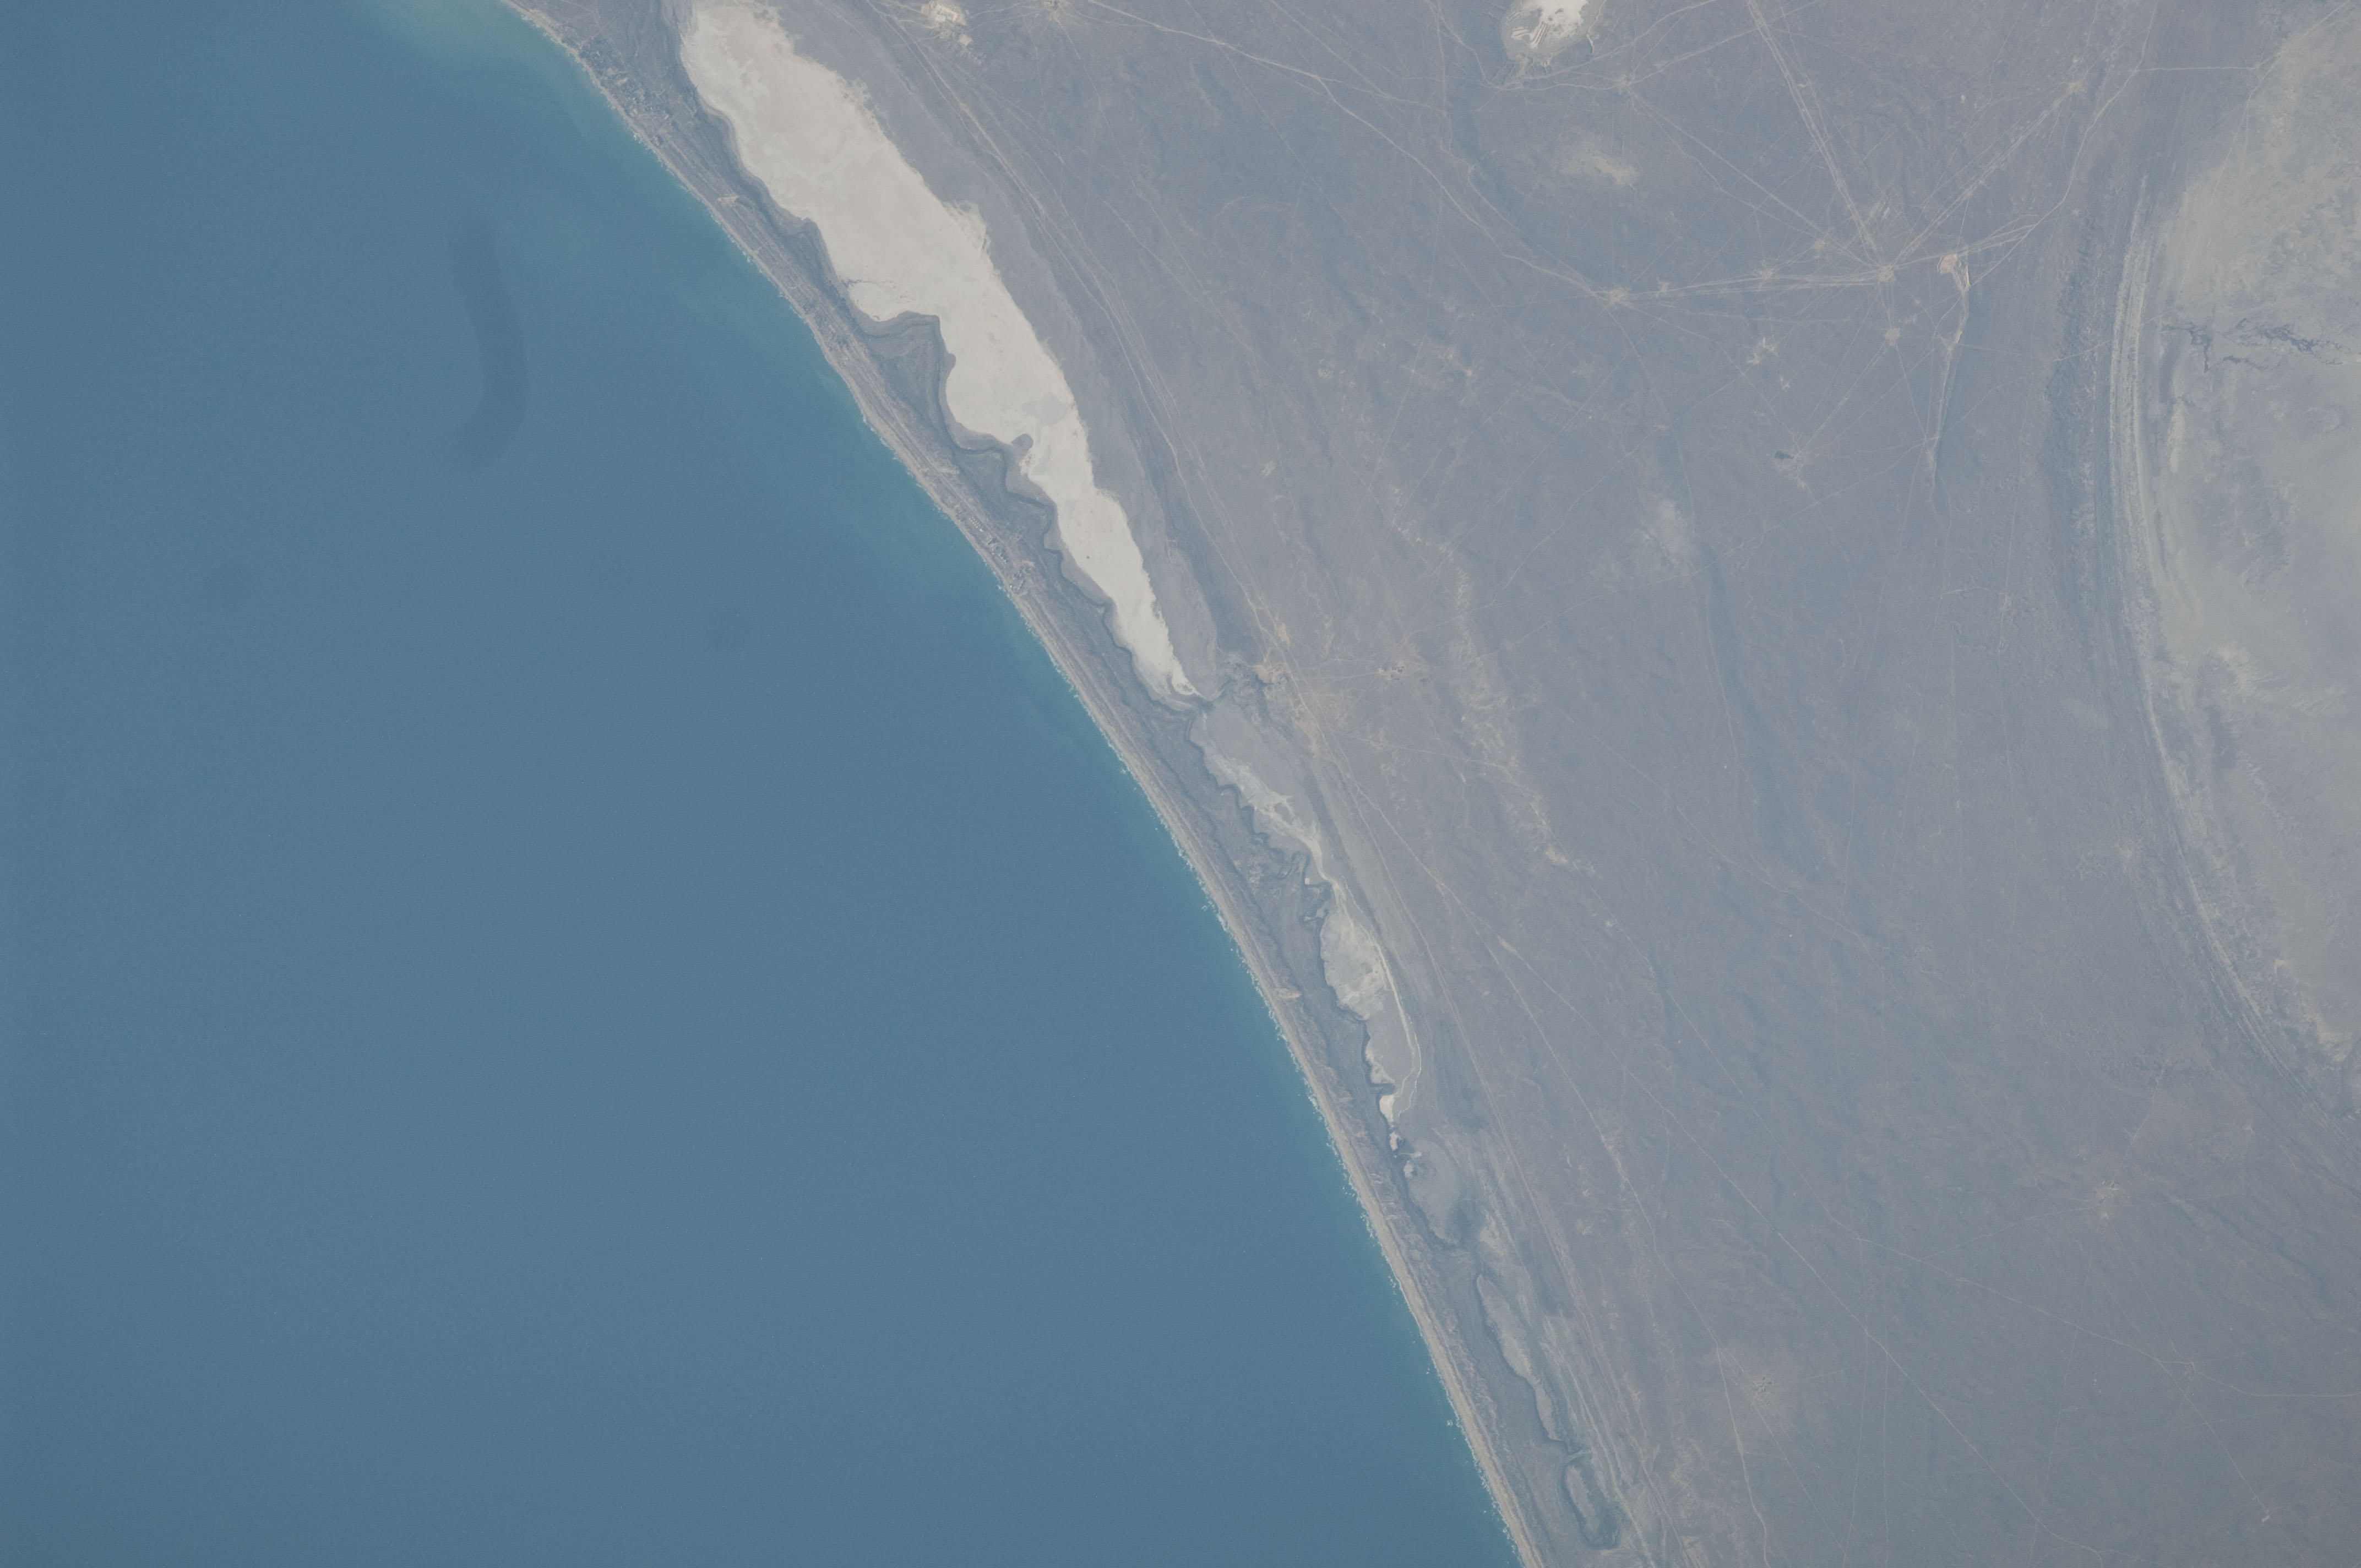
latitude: 43.3
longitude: 51.3
